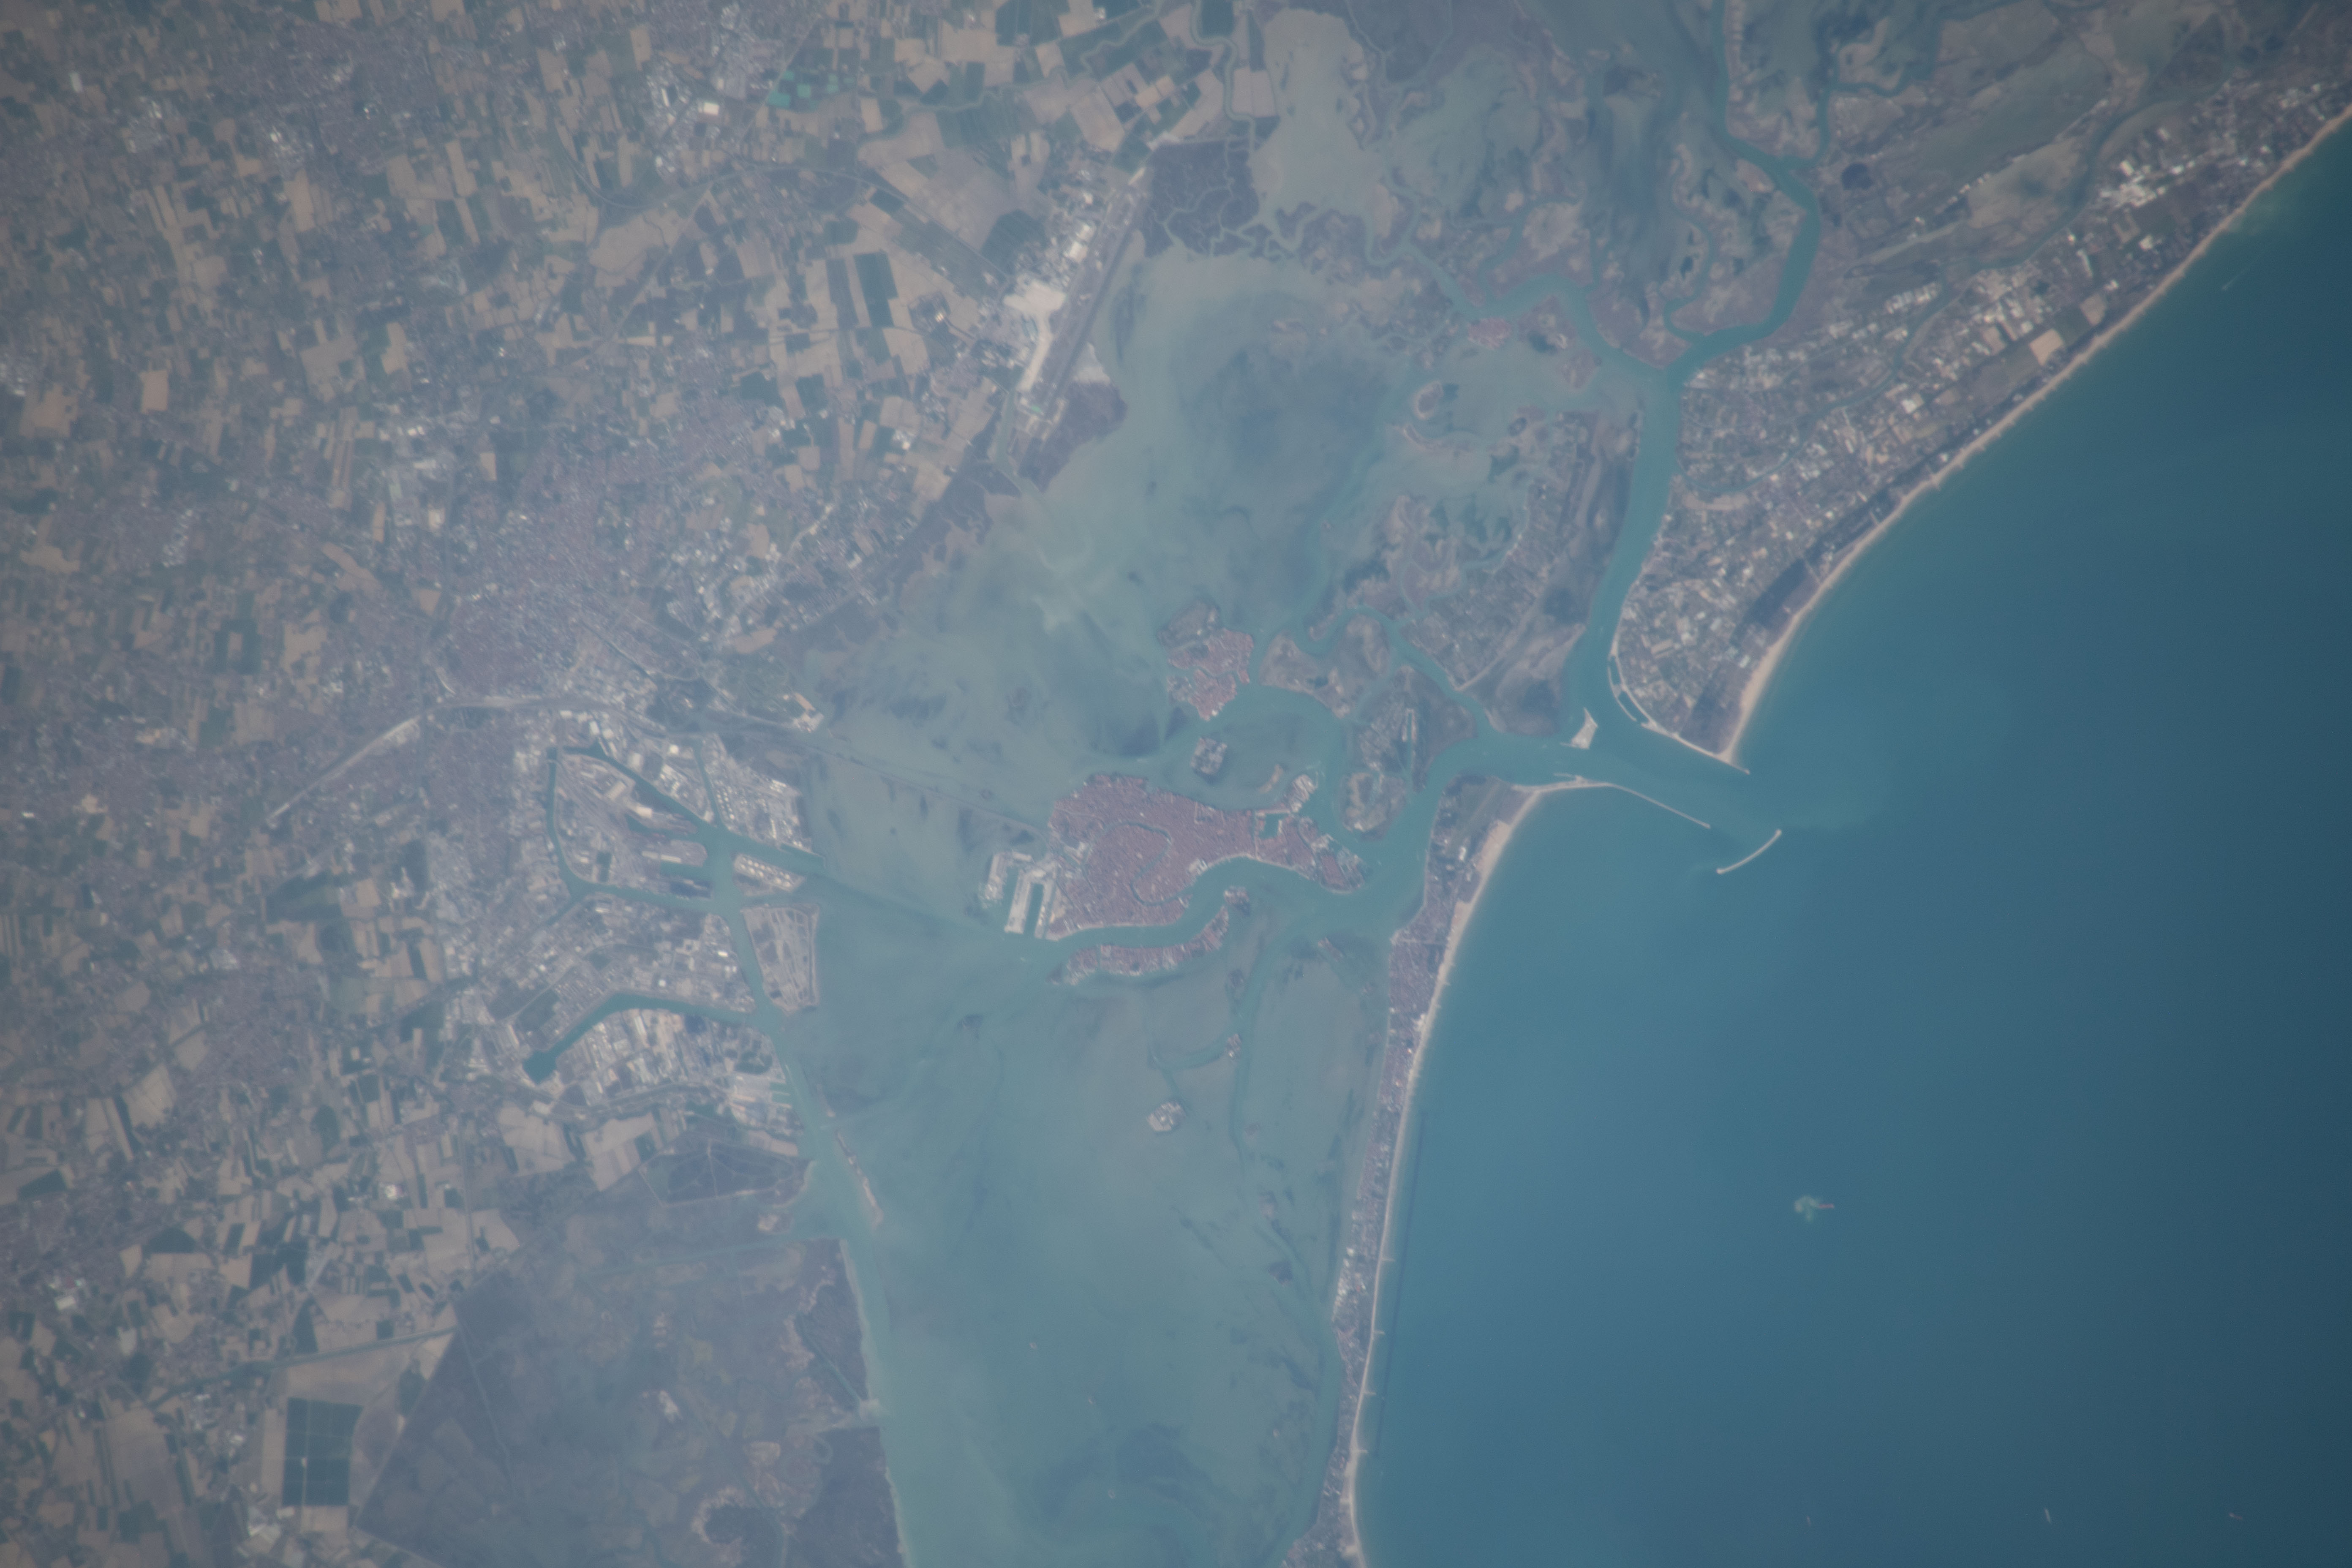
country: ITALY
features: VENICE, VENETIAN LAGOON, LIDO
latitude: 45.4
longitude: 12.3
